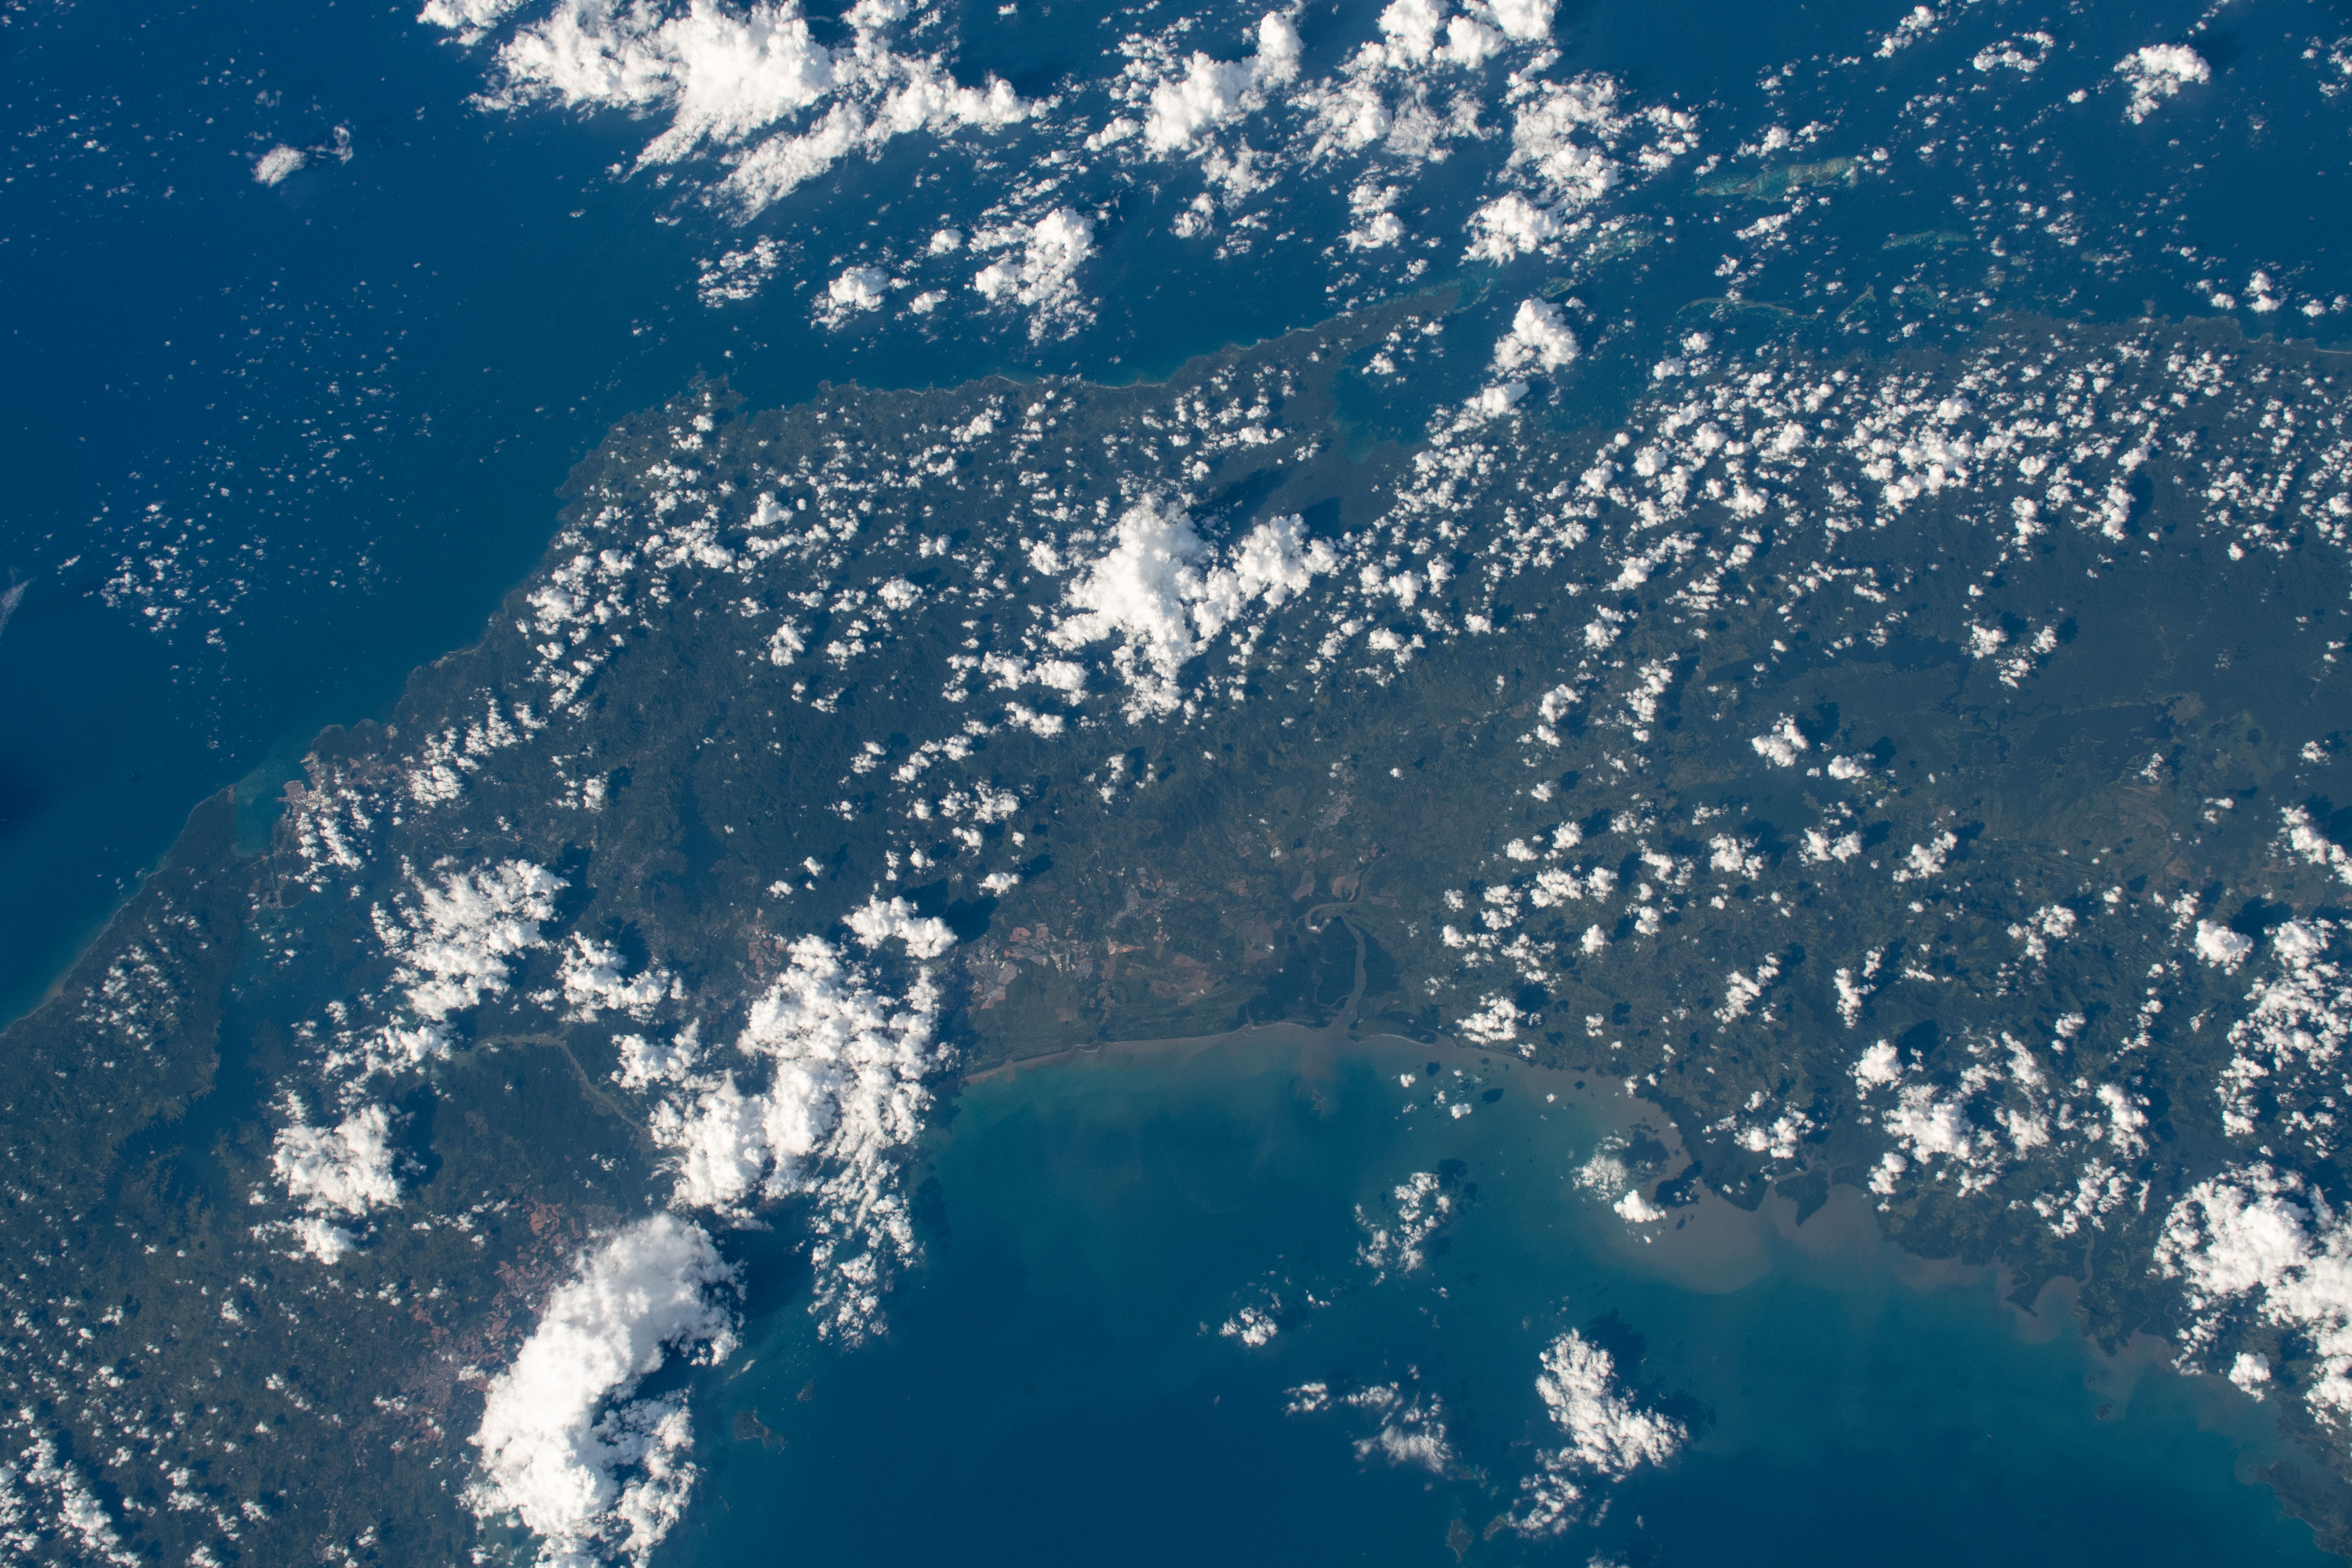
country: PANAMA
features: PANAMA
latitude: 9.0
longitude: -79.0
